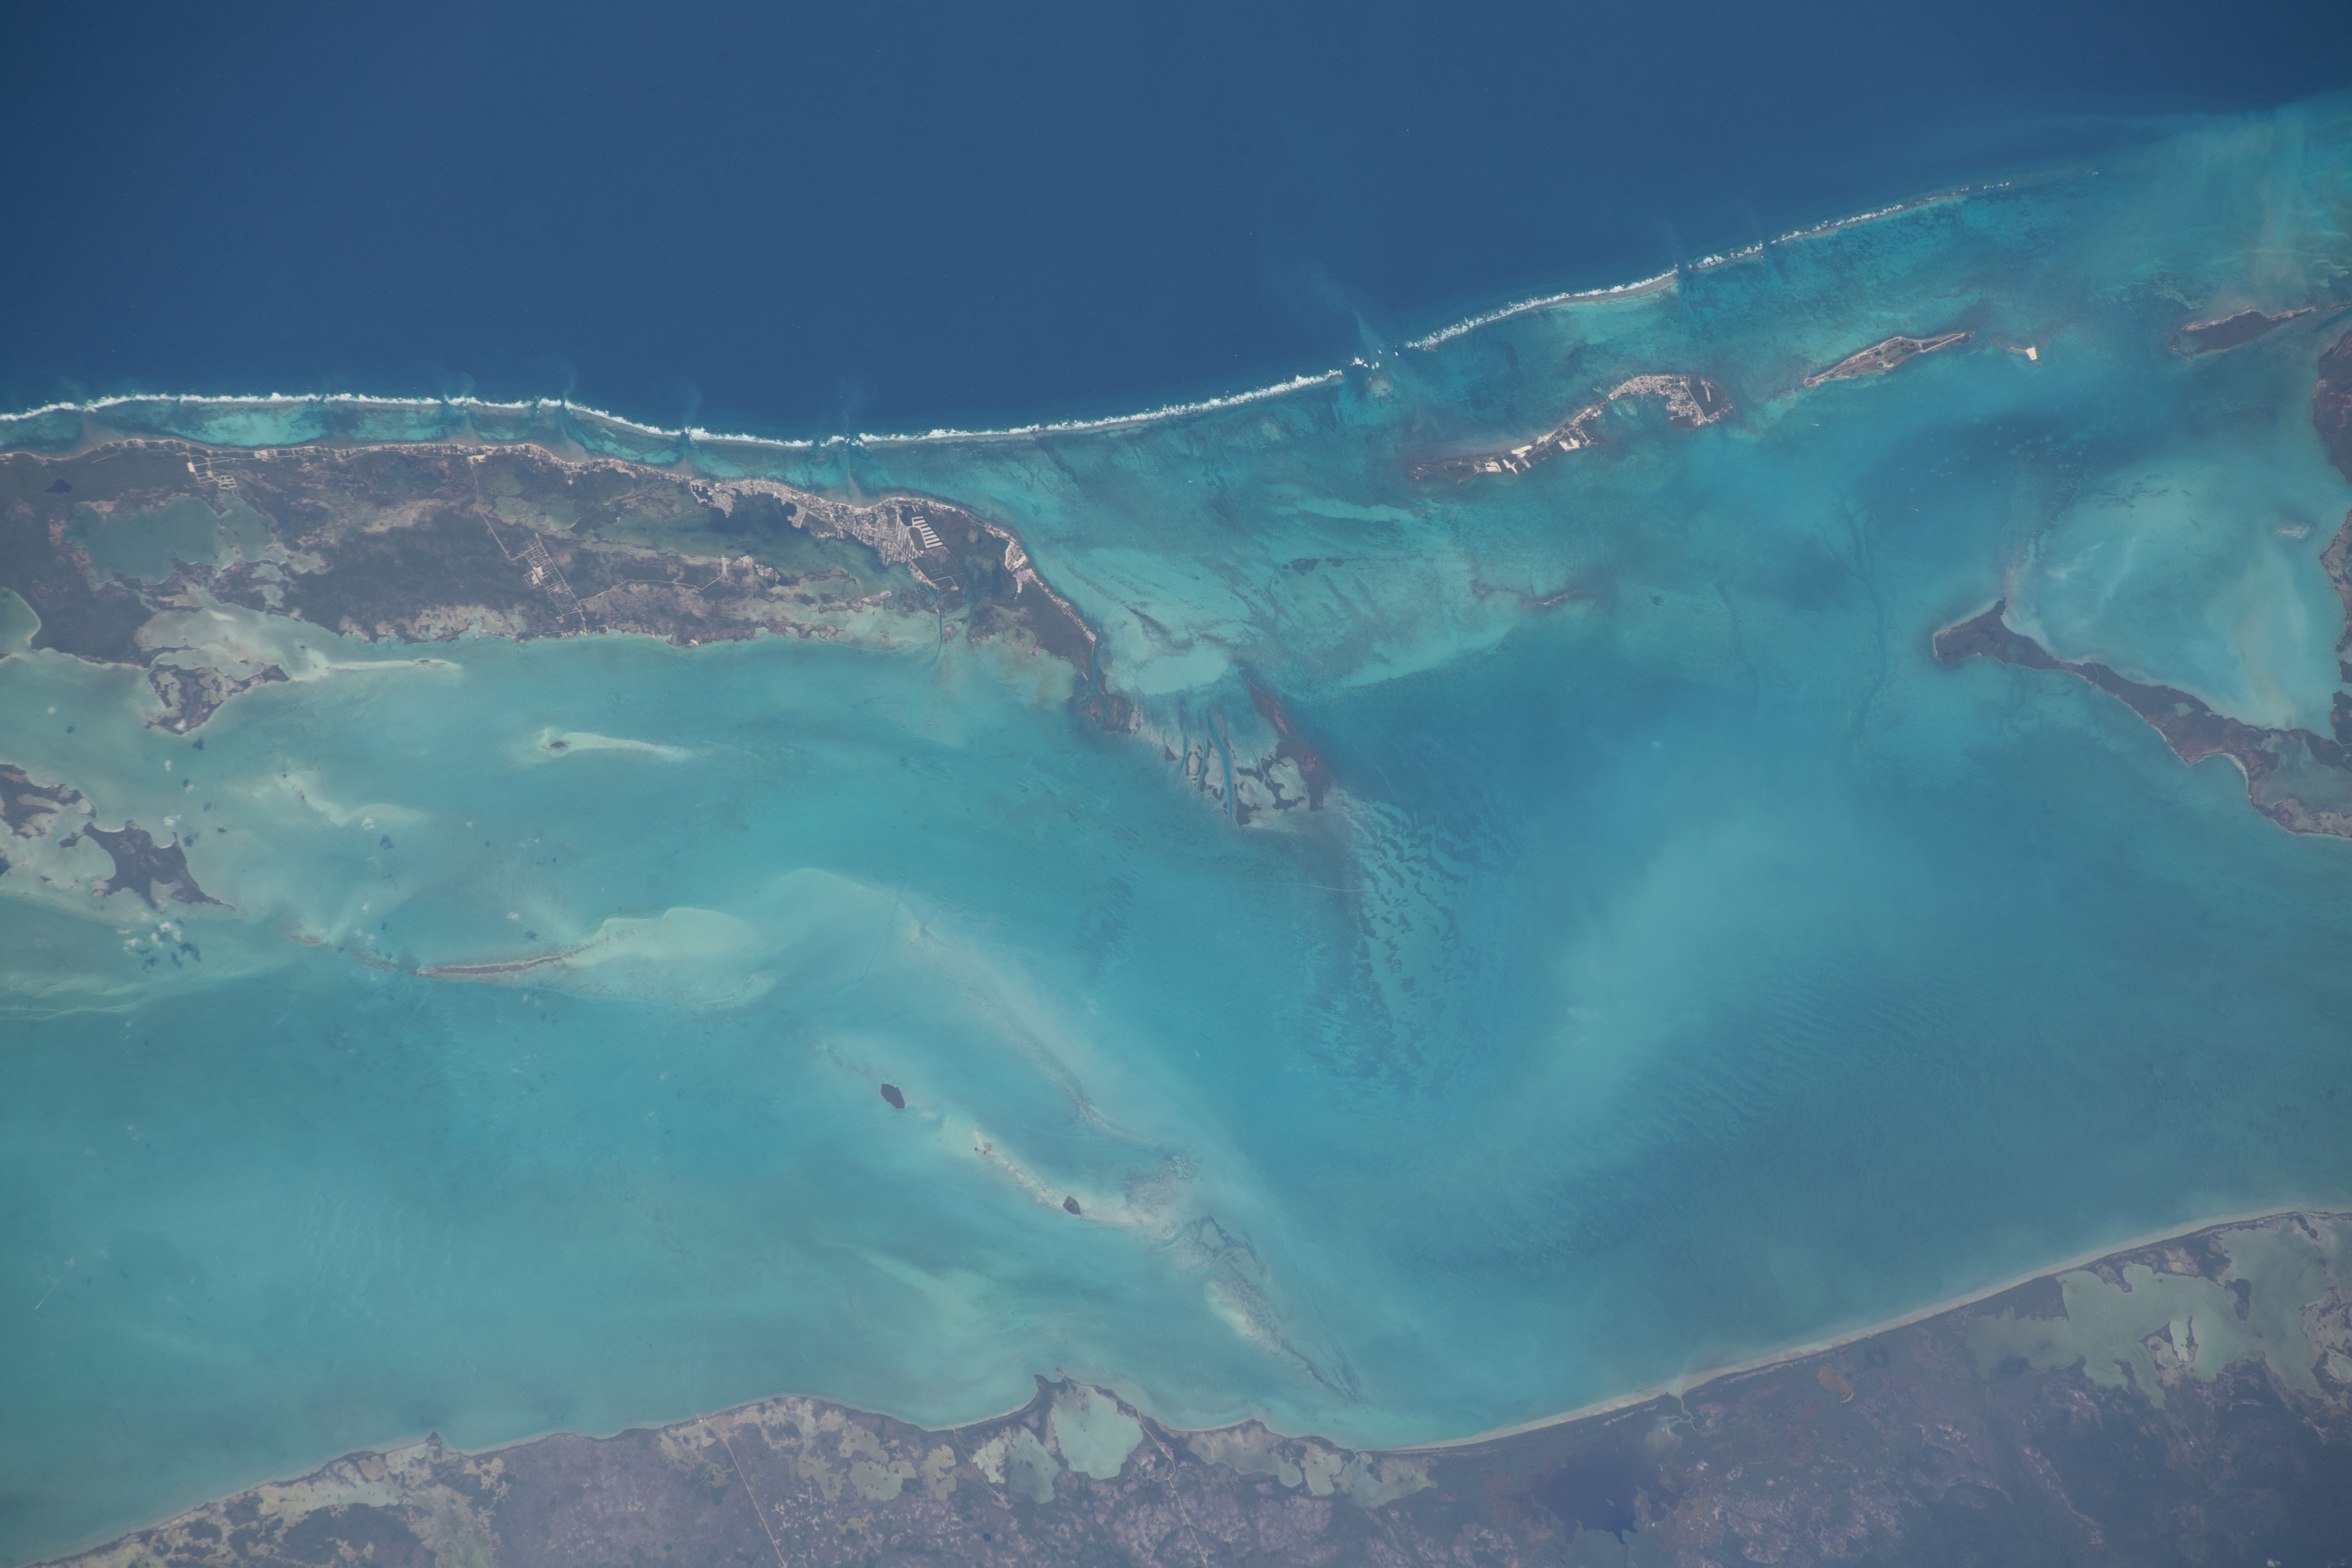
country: BELIZE
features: CANGREJO CAY, CAY CAULKER
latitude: 17.9
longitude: -88.1
